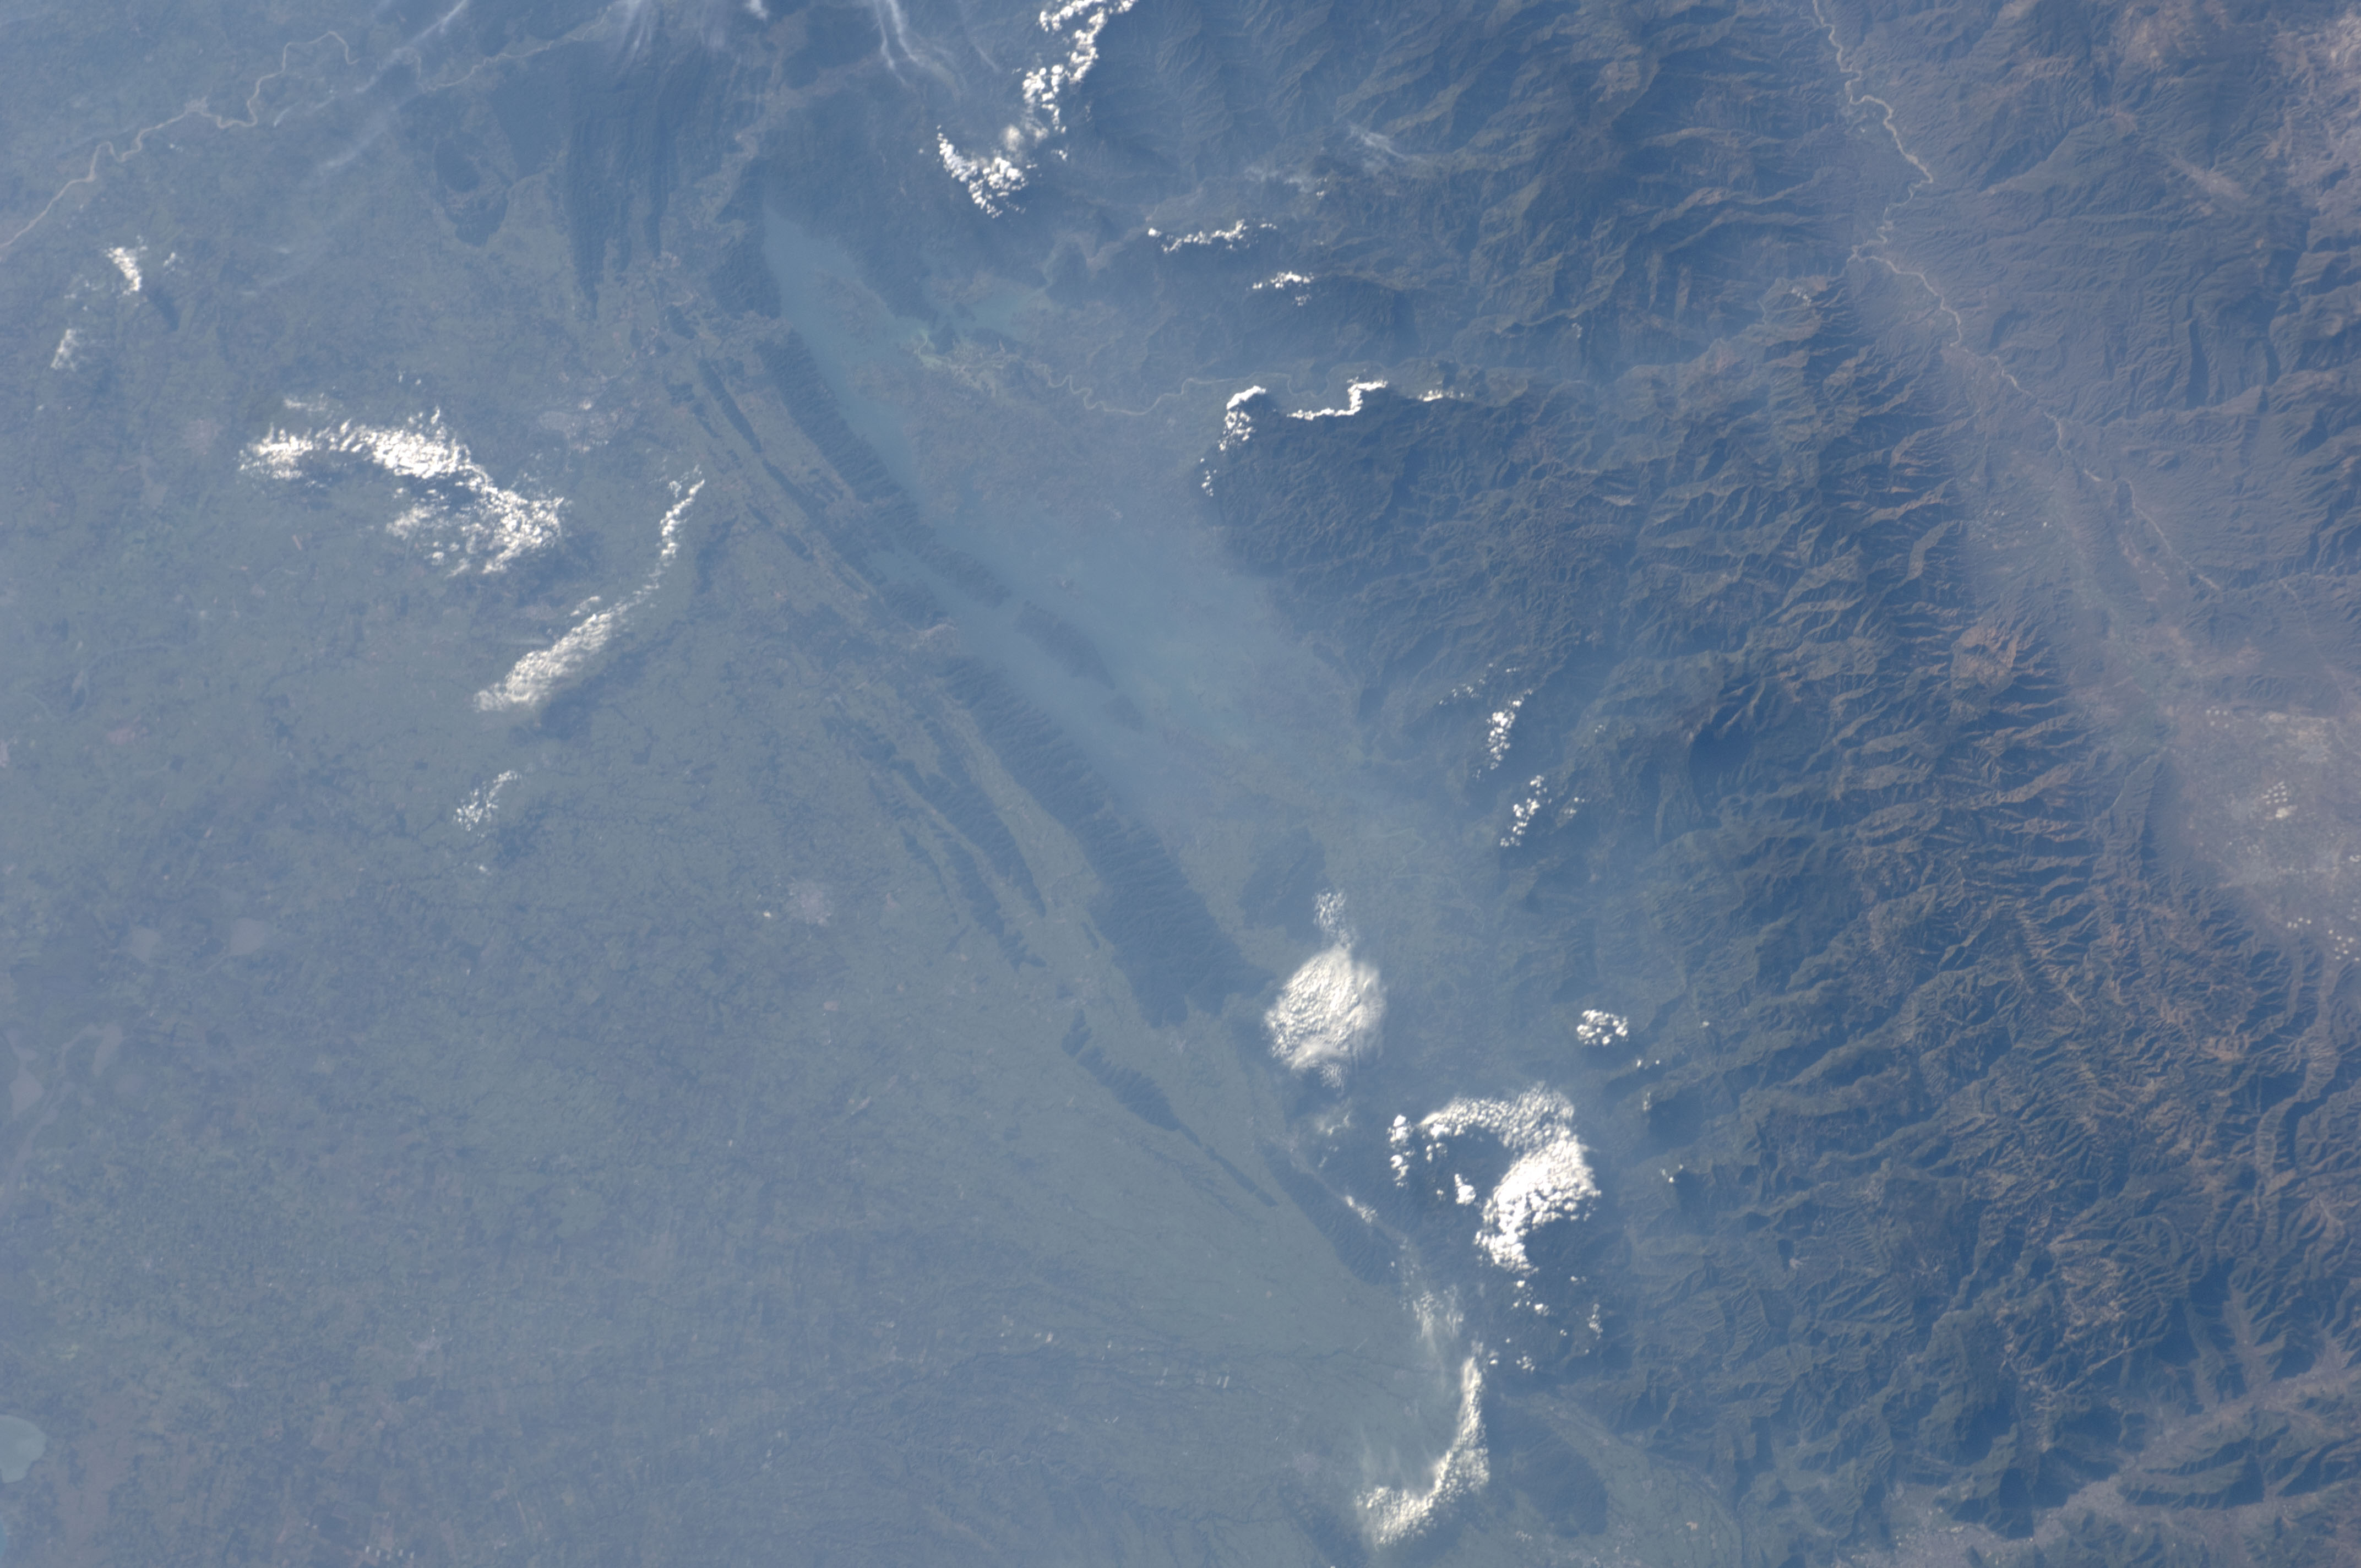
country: MEXICO
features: HAZE, SIERRA MADRE ORIENTAL, LAKE
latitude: 18.5
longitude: -96.5
